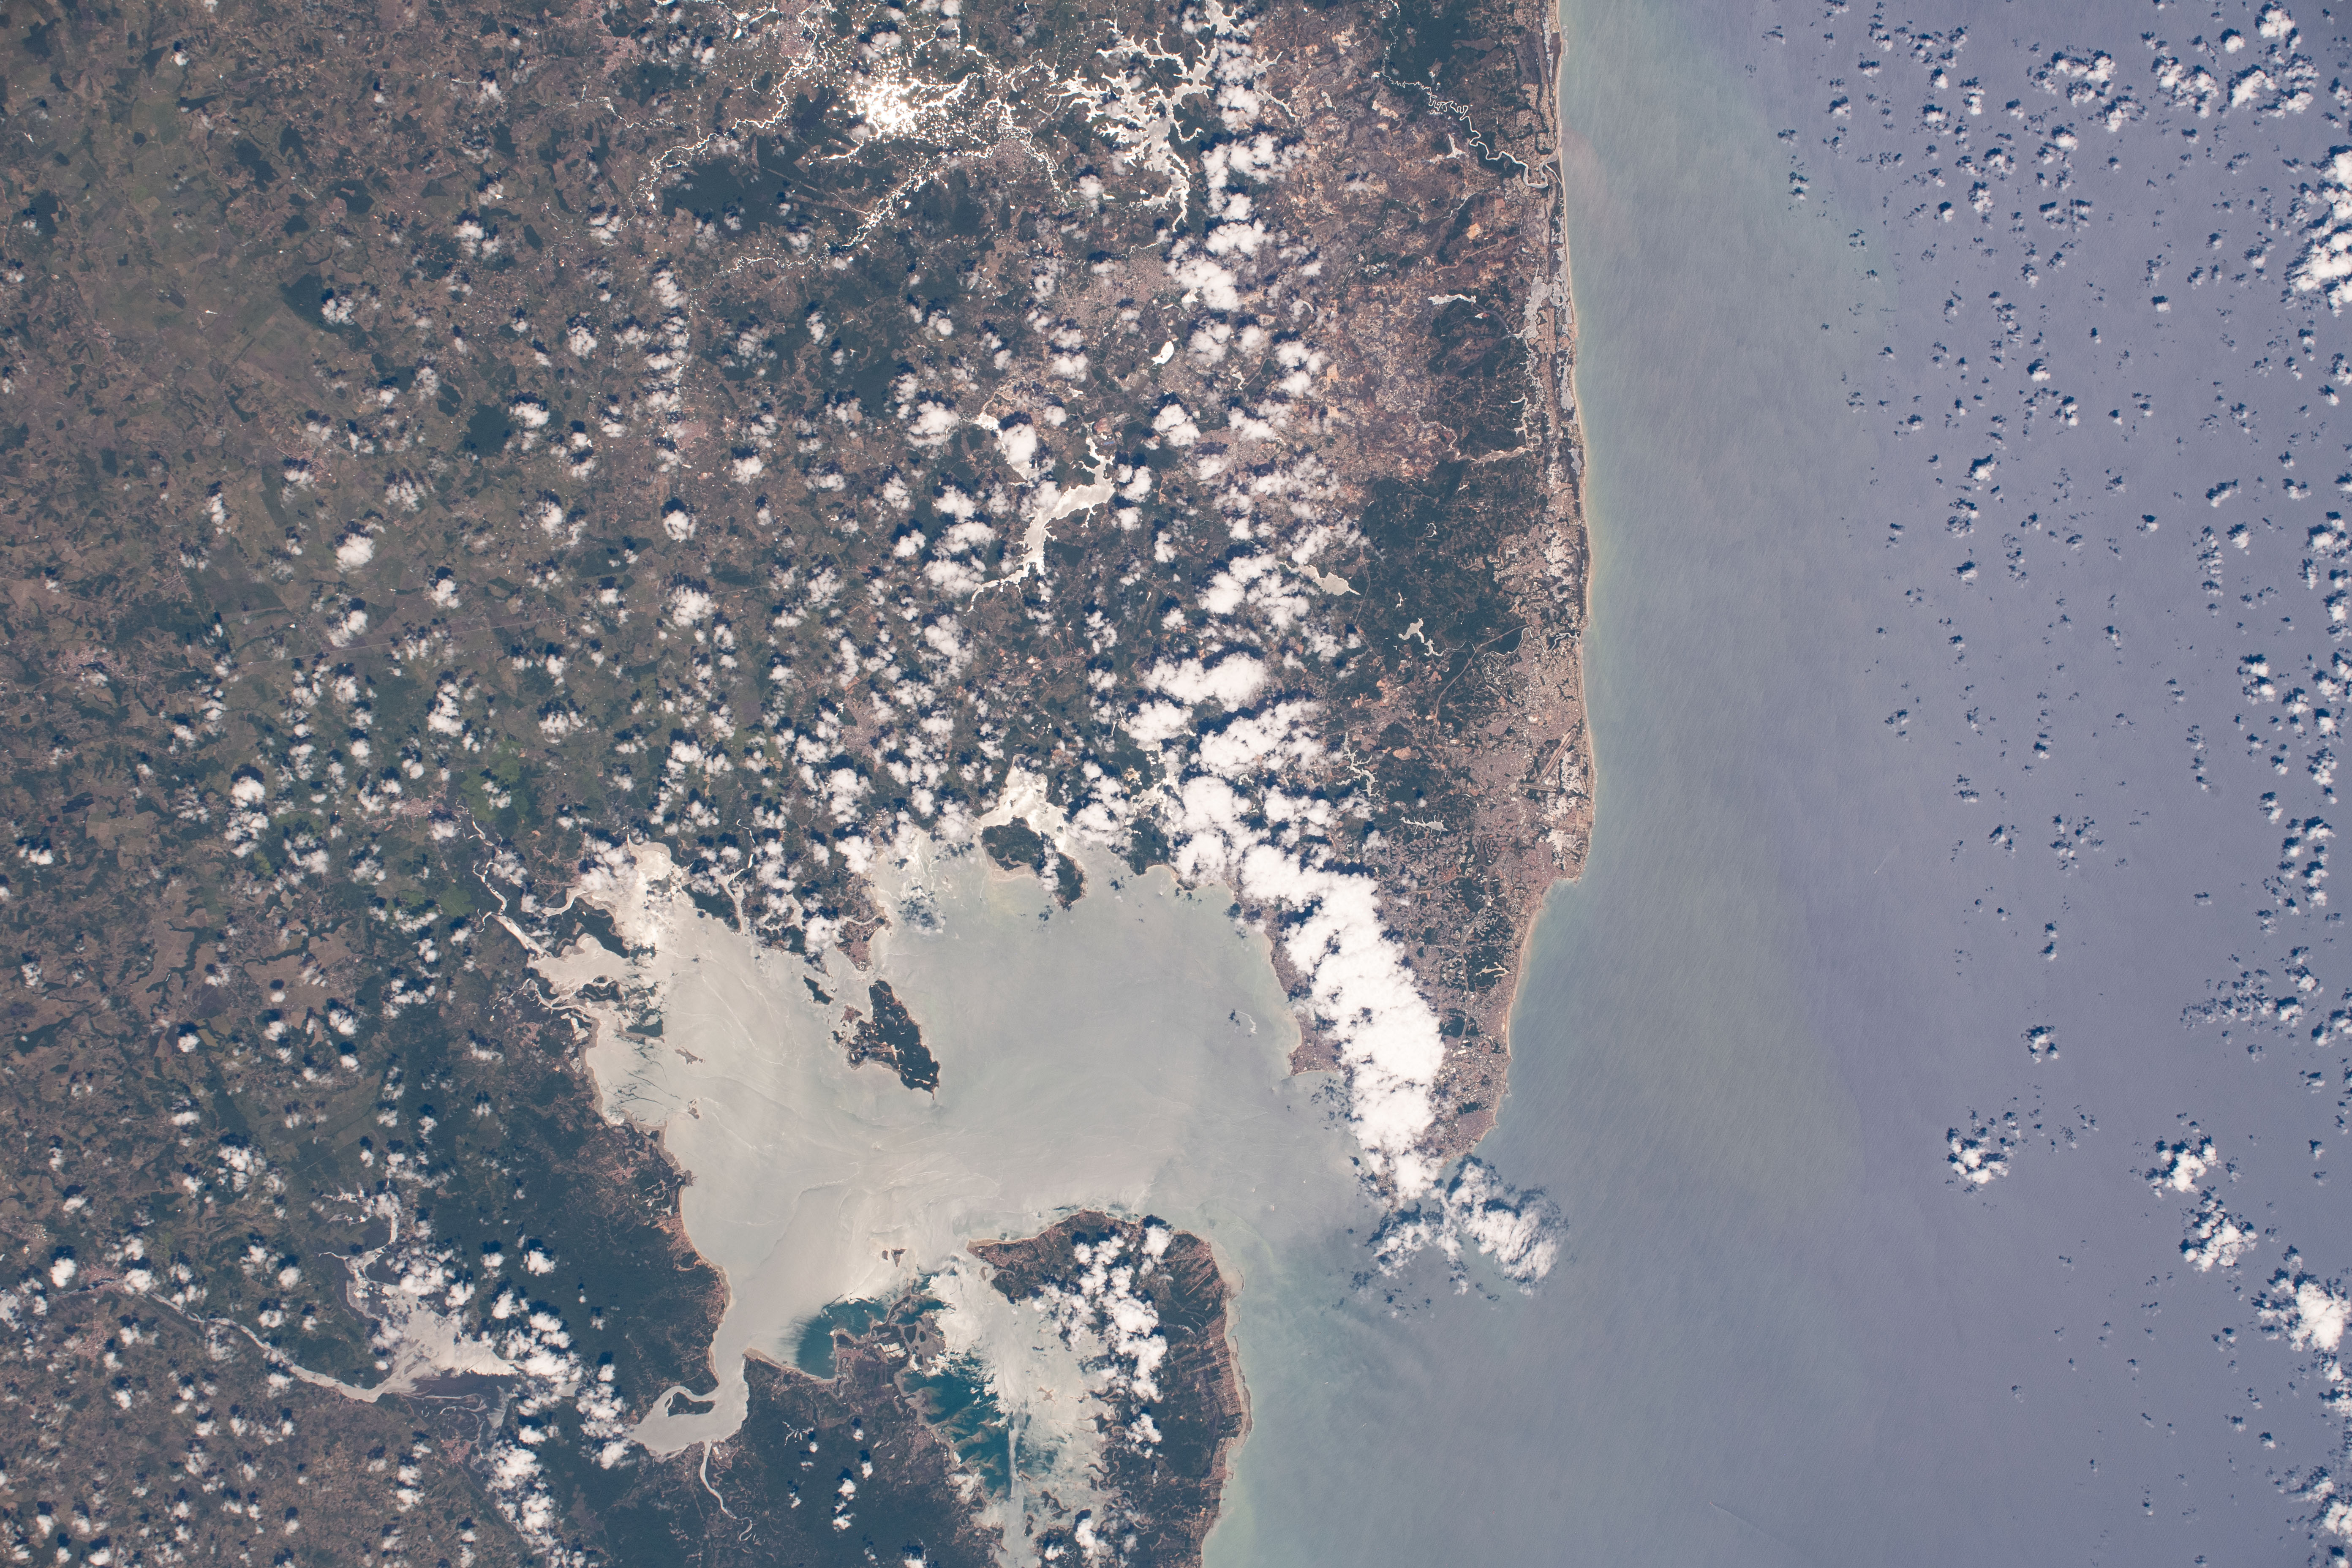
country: BRAZIL
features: BAY OF ALL SAINTS
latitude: -12.8
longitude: -38.4
